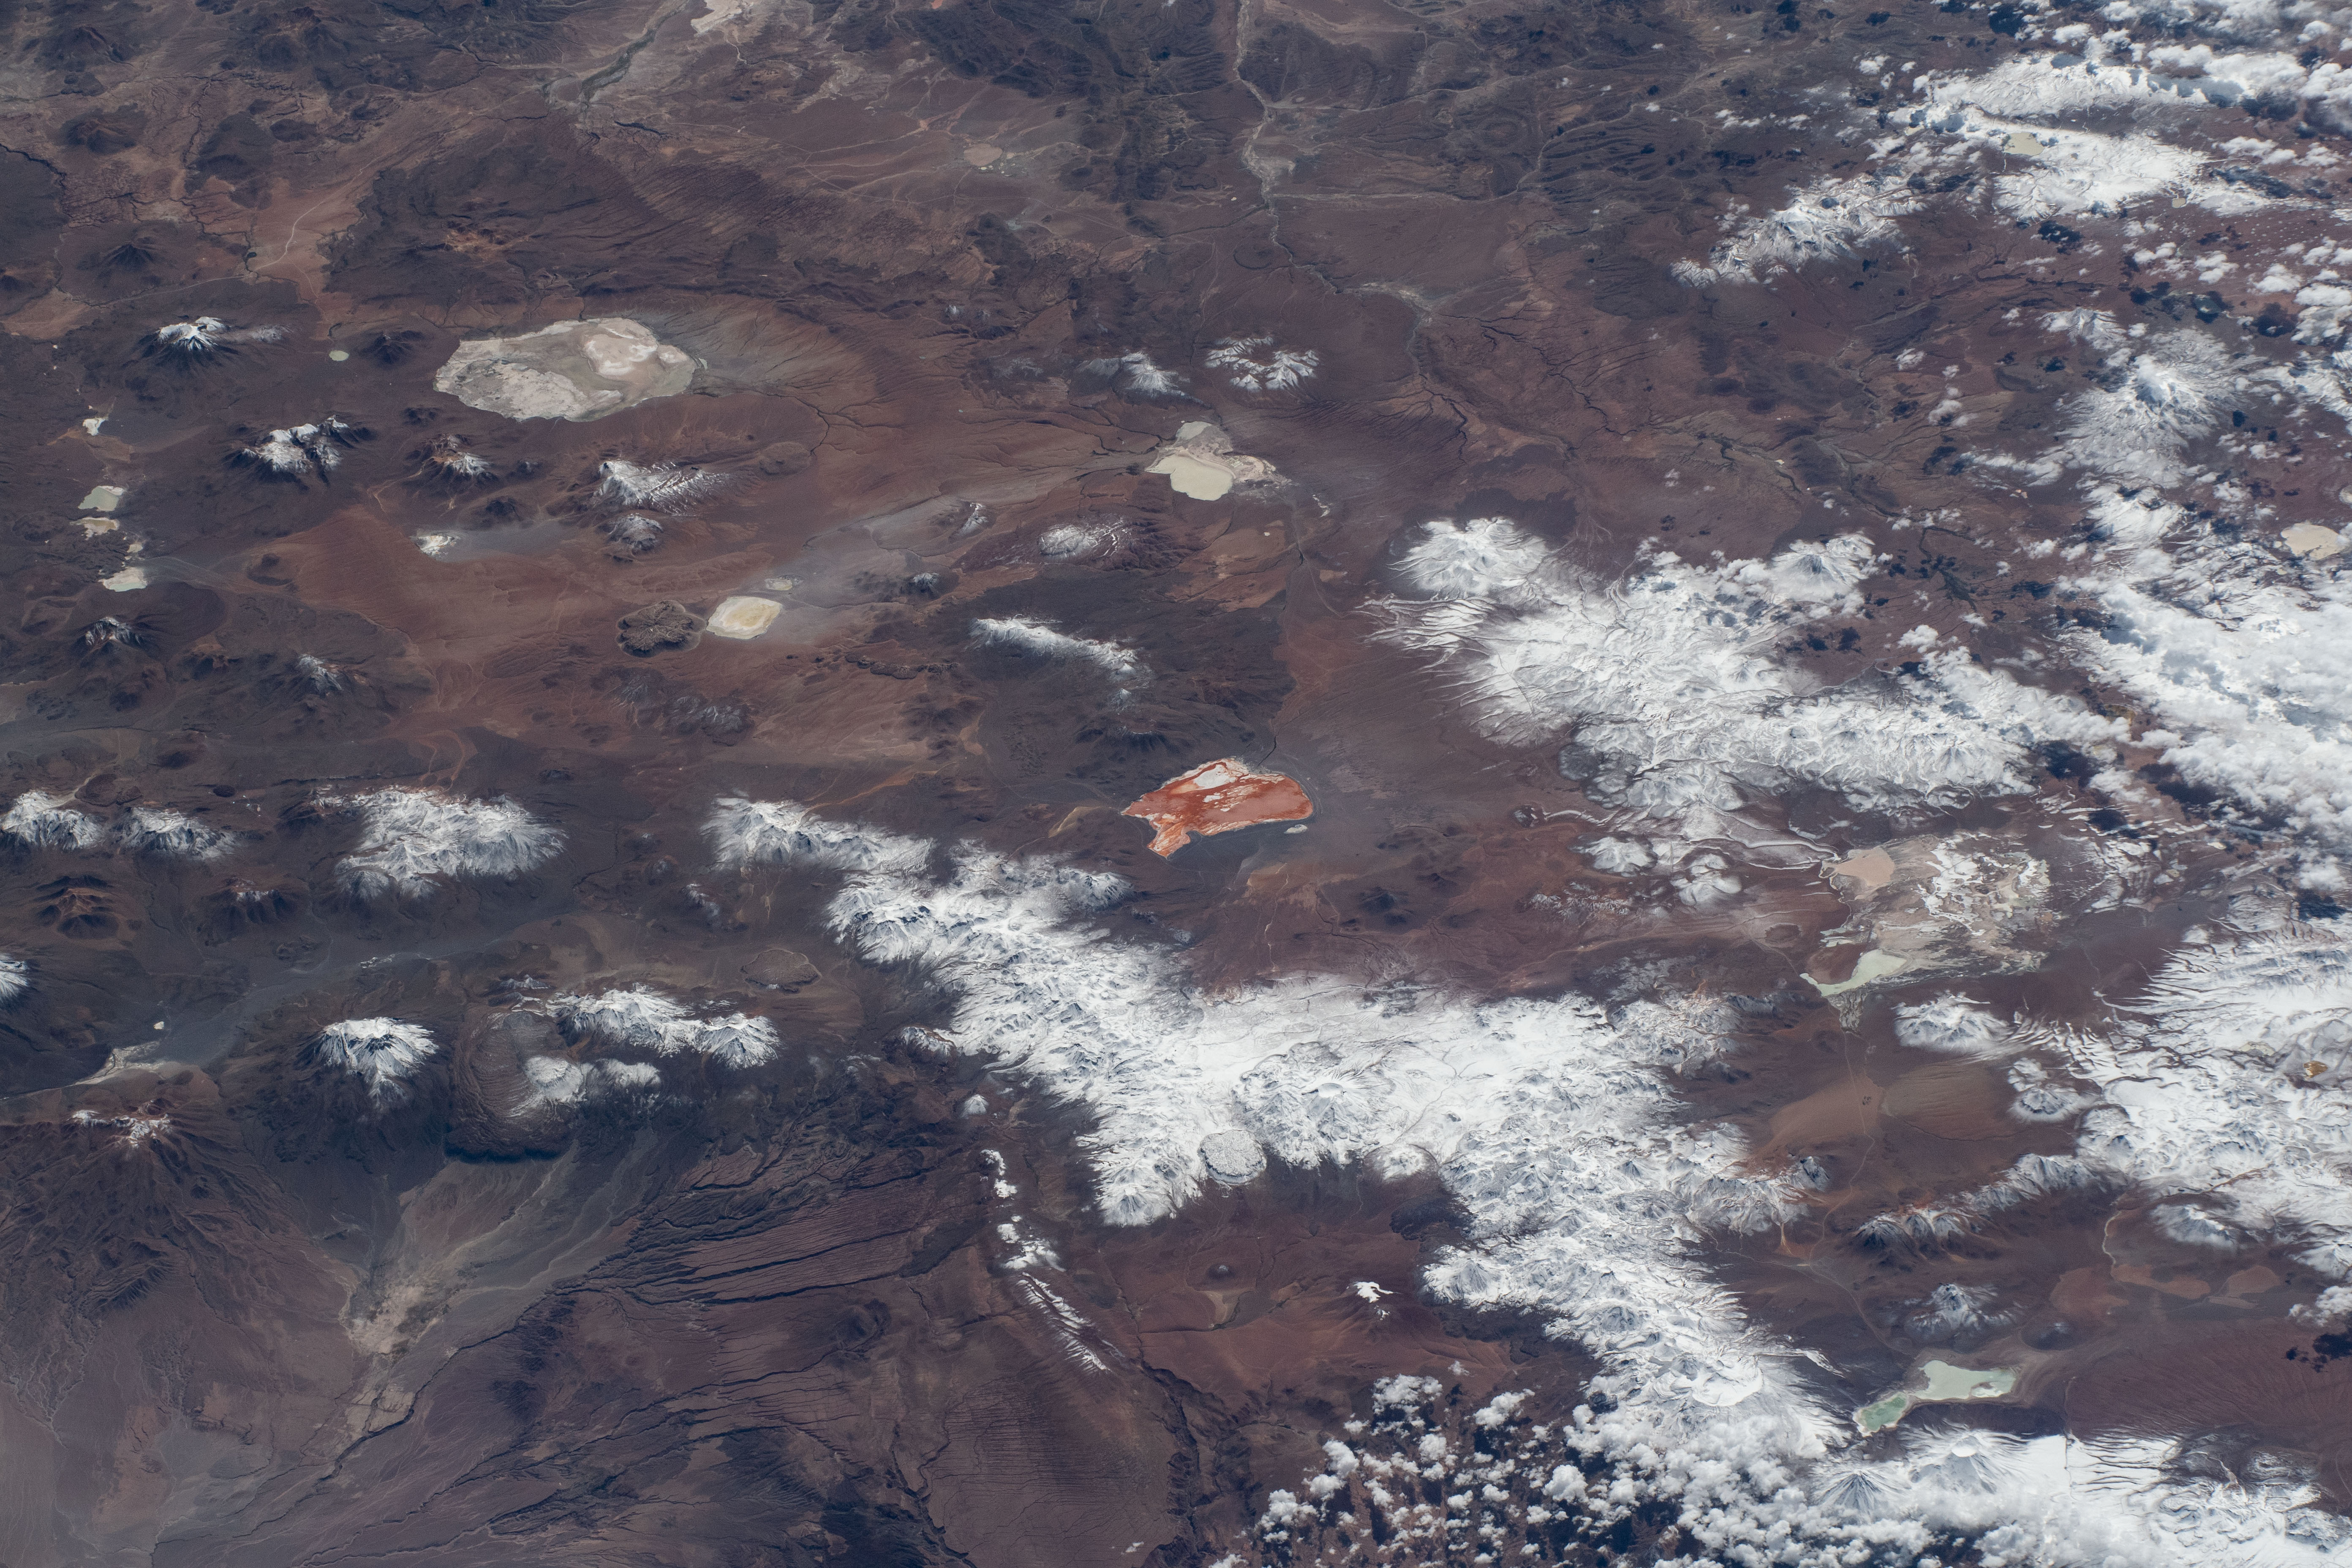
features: LAKE COLORADA,L.,D.,BORDER BETWEEN CHILE AND BOLIVIA,MTS.
